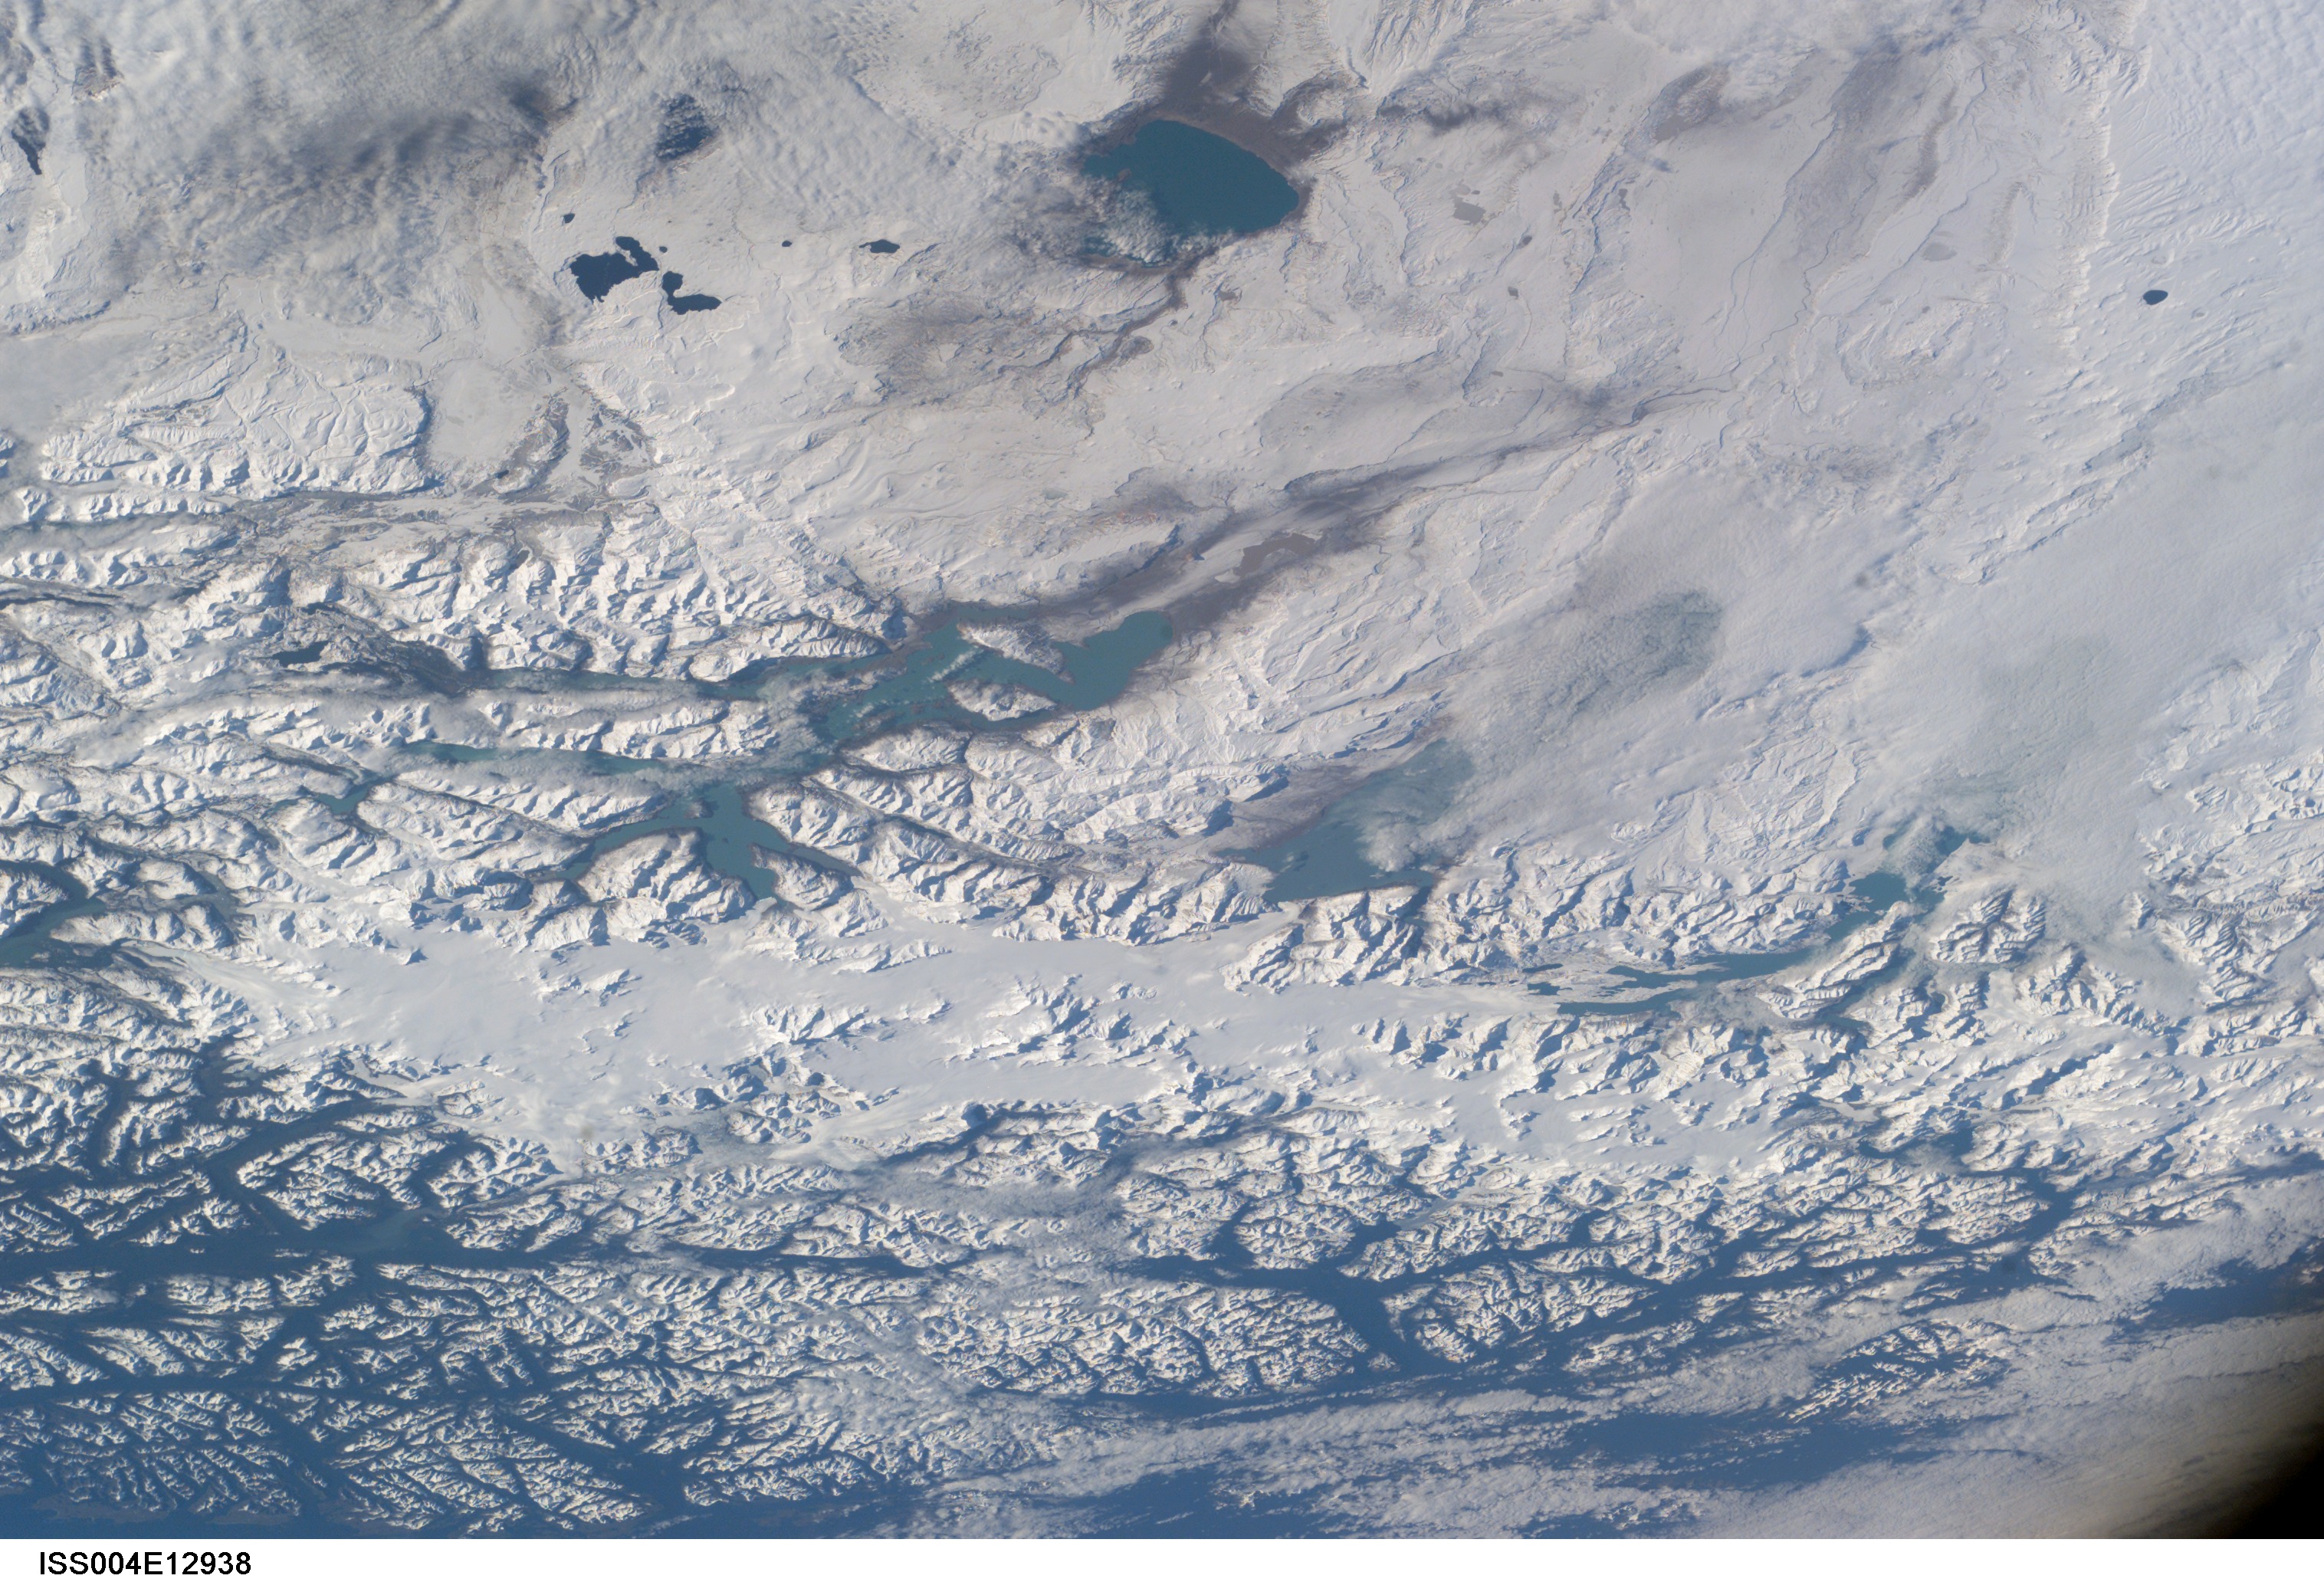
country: ARGENTINA
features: PATAGONIA GL. AND FJORDS
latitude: -48.5
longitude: -72.0
